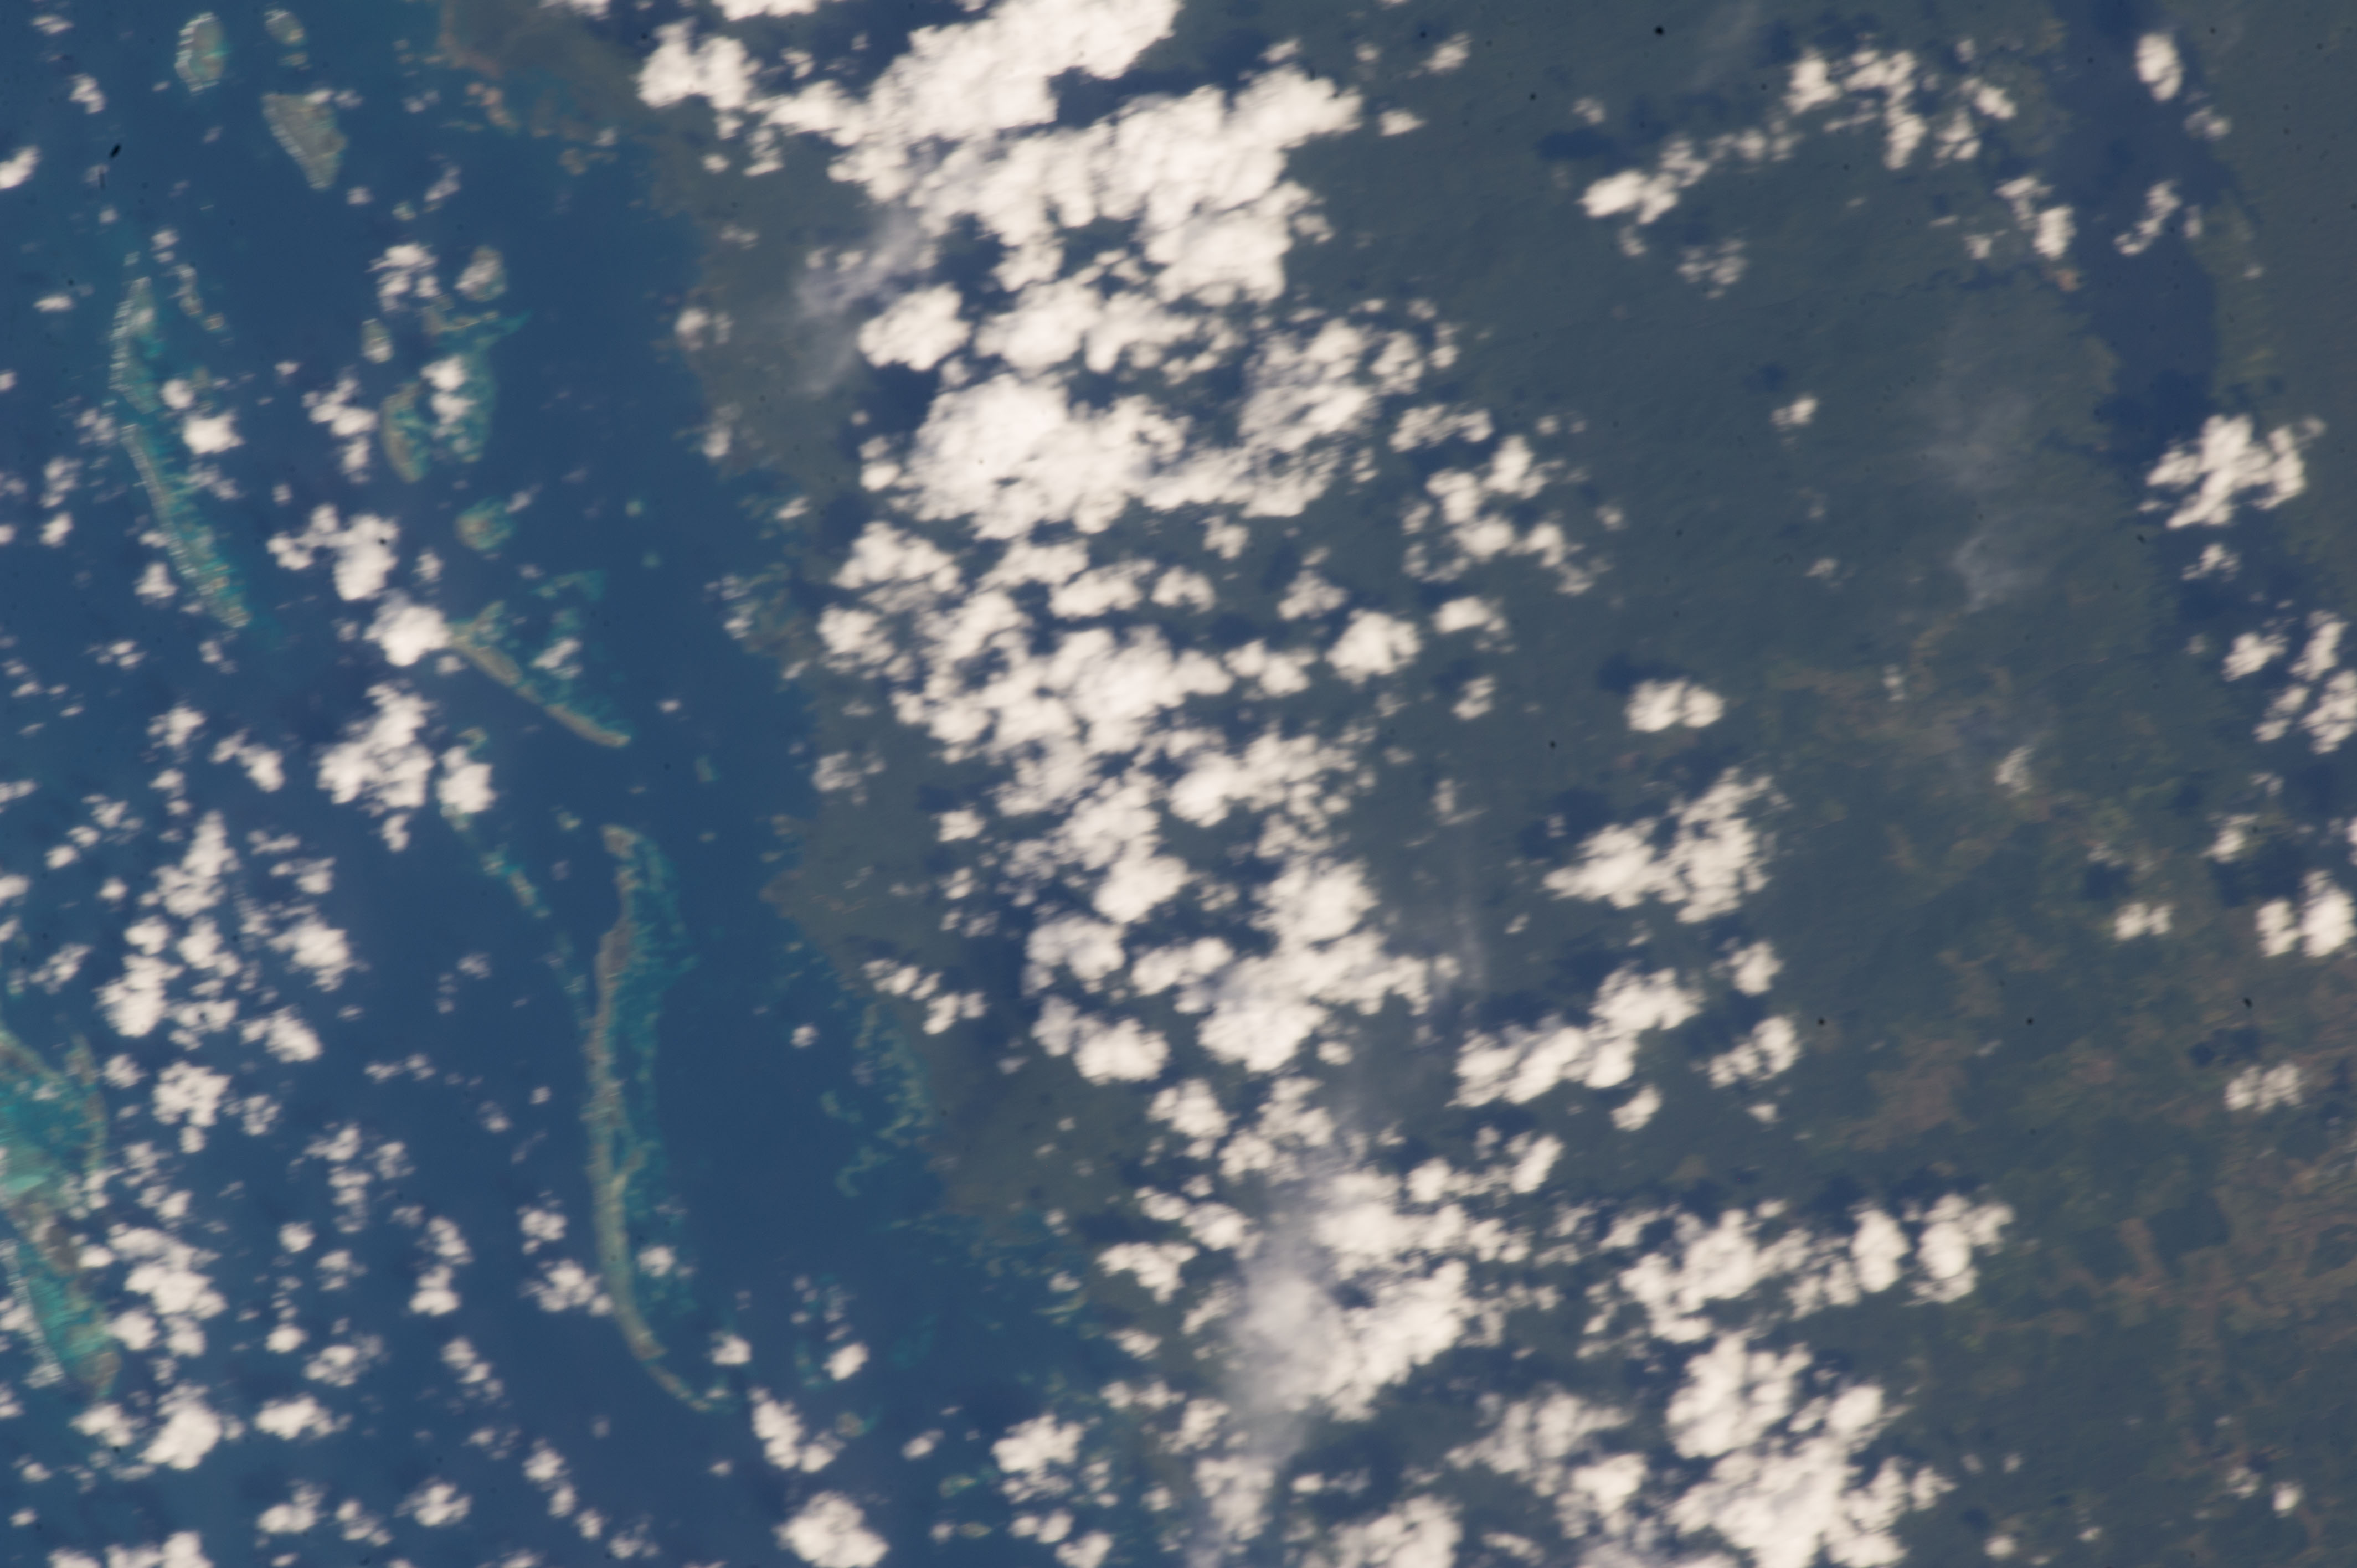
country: PANAMA
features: SAN BLAS ISLANDS, REEF, BAYANO L.
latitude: 9.5
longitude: -78.5
